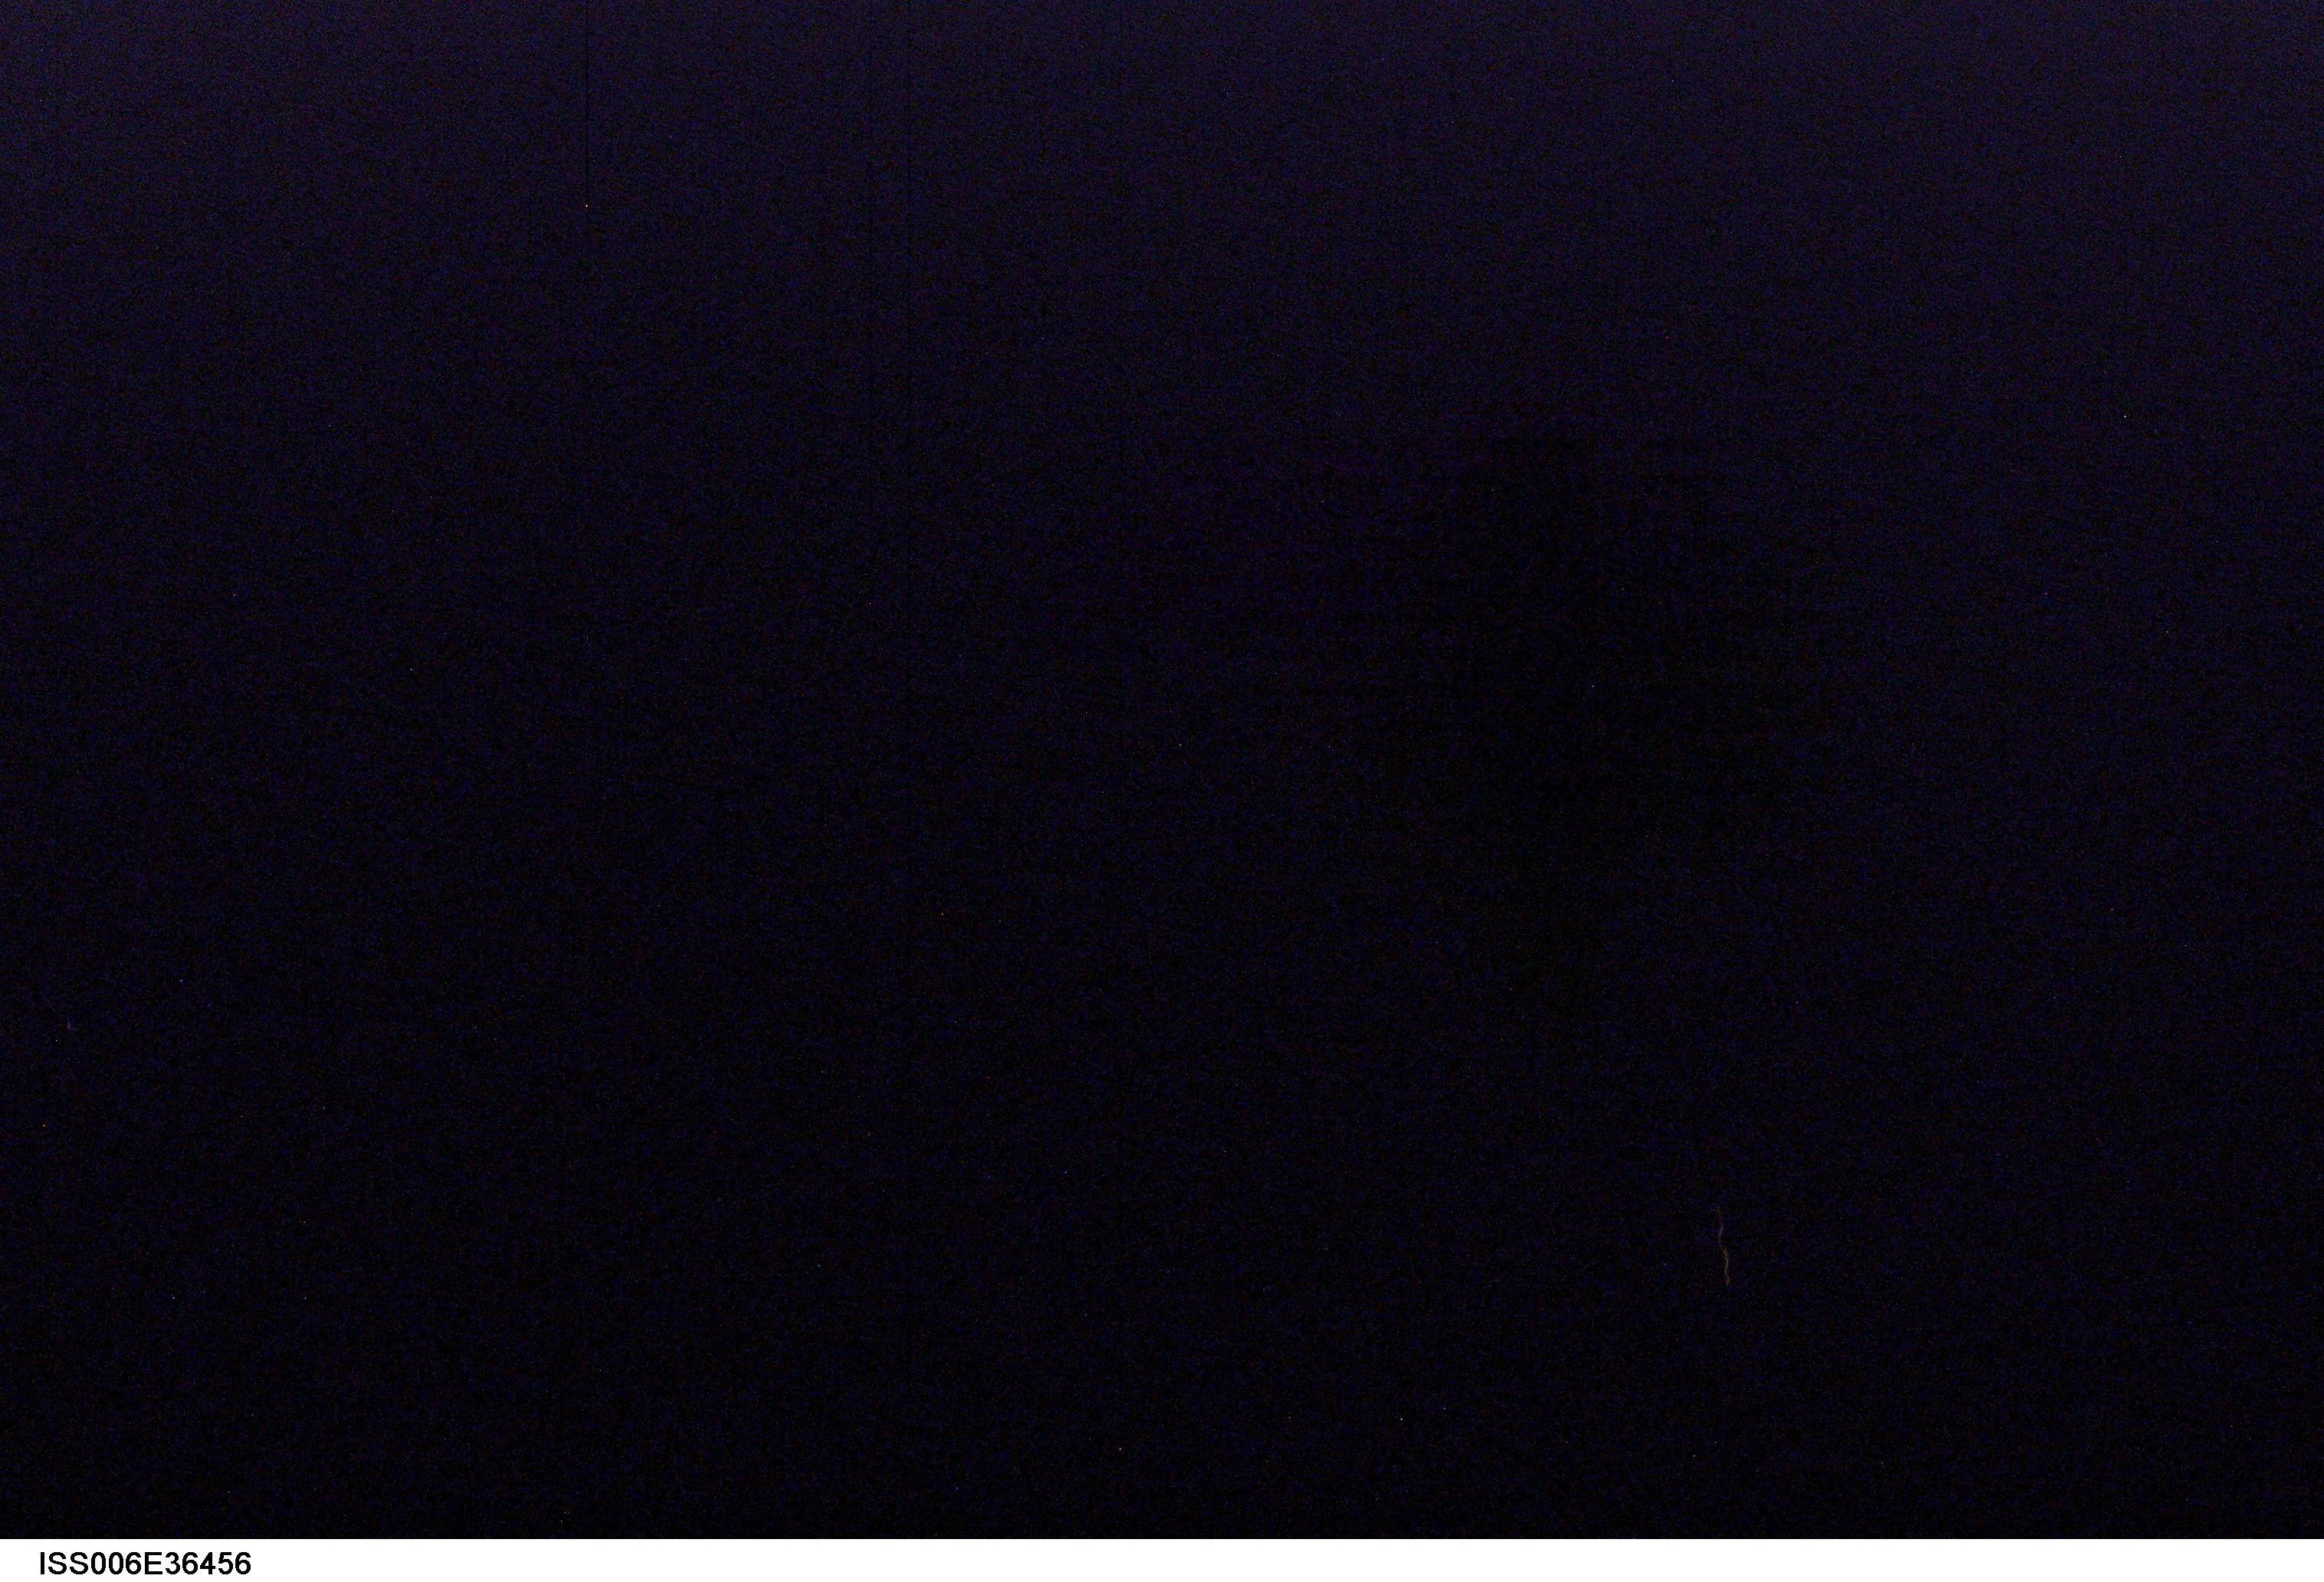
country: ETHIOPIA
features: DARK EARTHOBS
